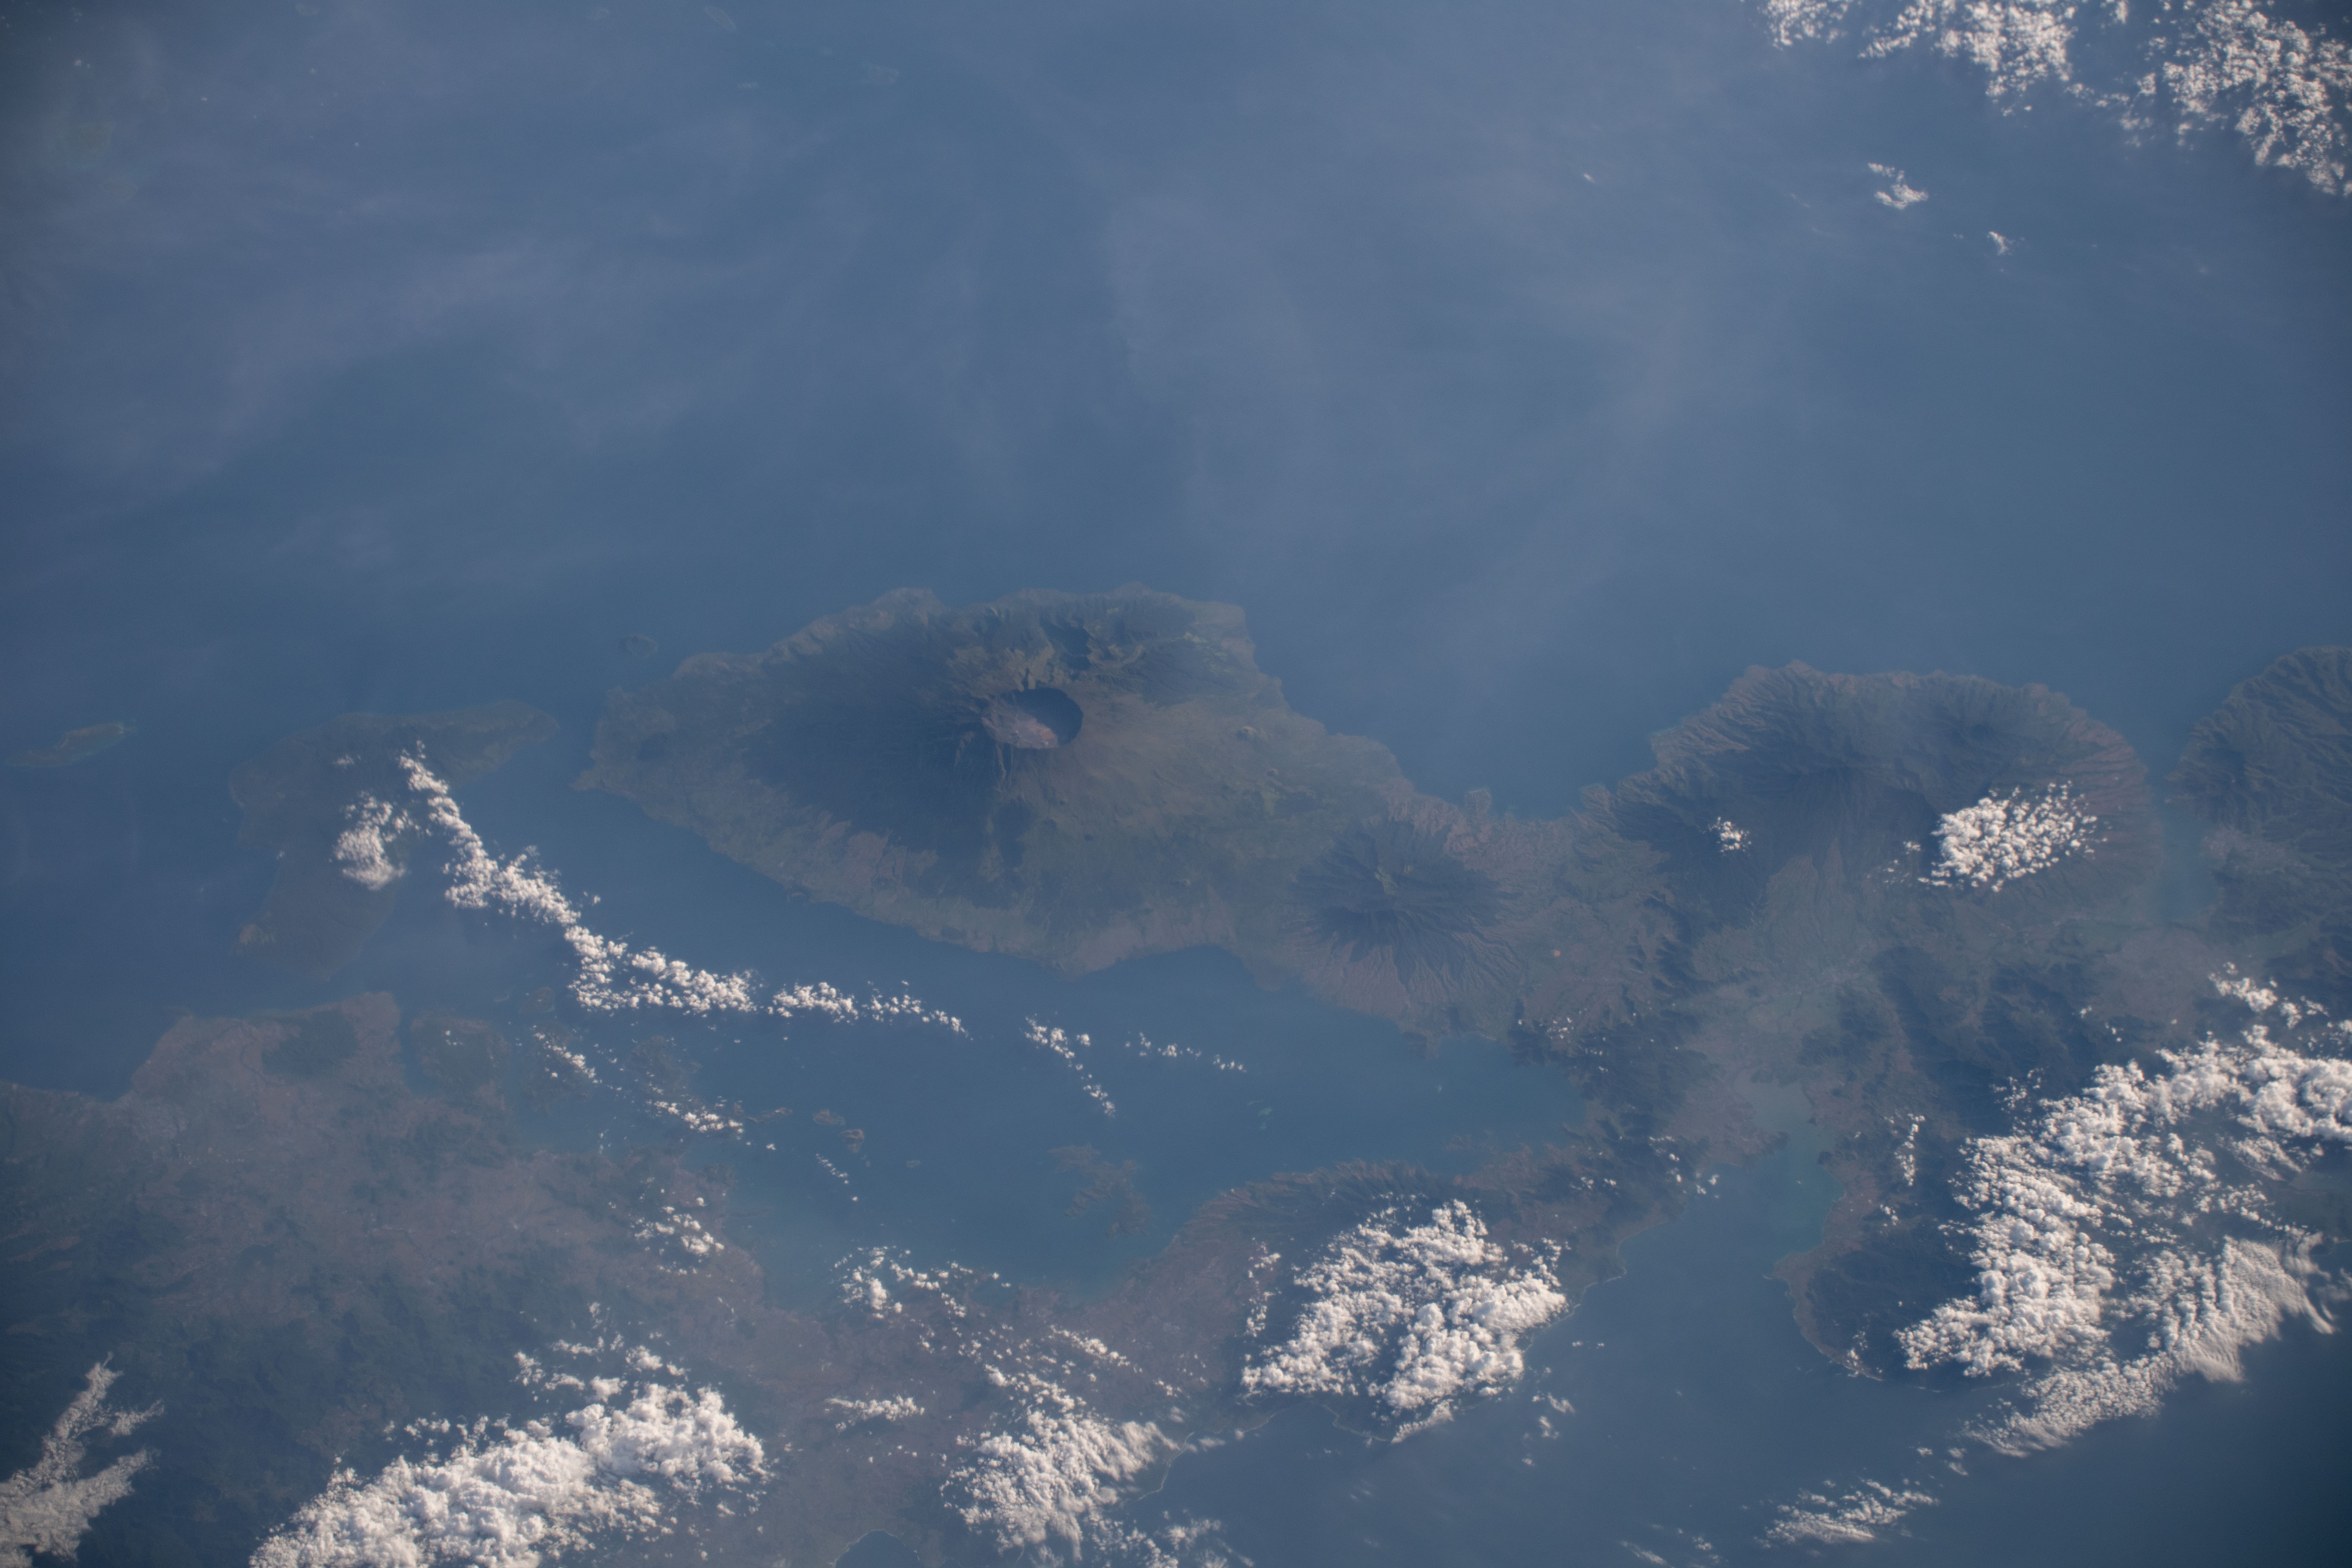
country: INDONESIA
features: MOUNT TAMBORA VOLCANO,SUMBAWA ISLAND,VOL.,O.,I.
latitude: -8.3
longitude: 118.1
